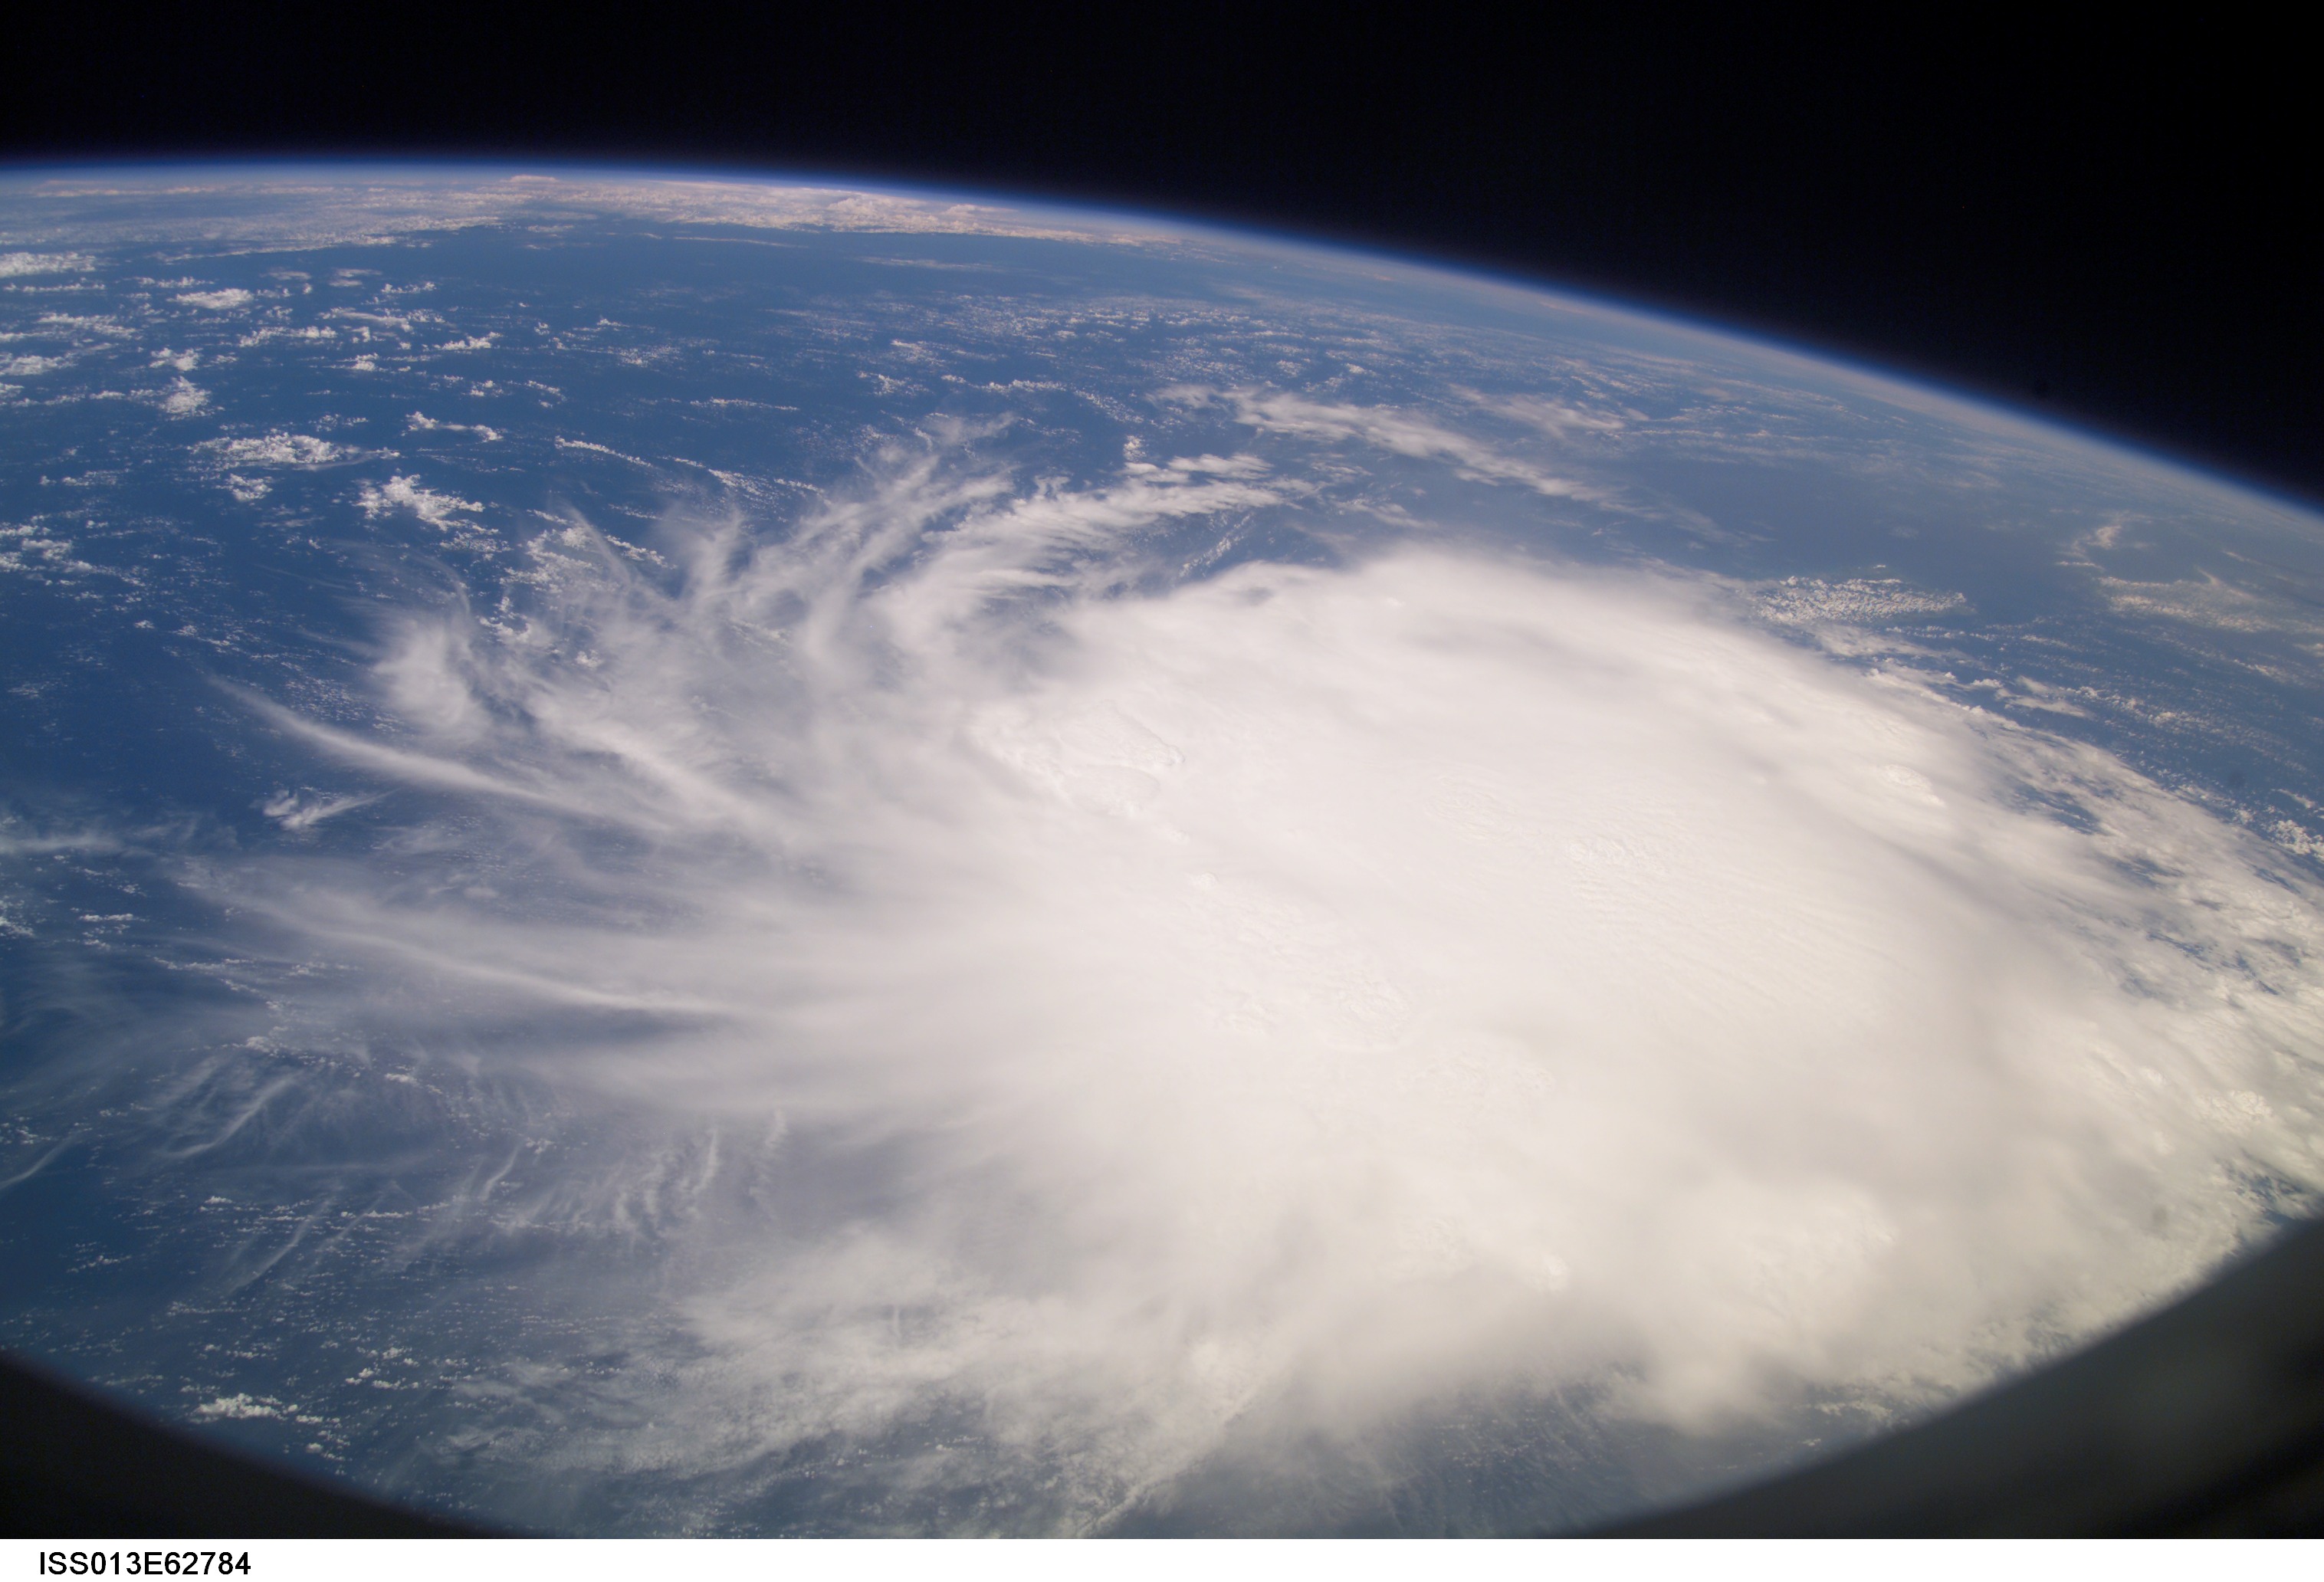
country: ATLANTIC OCEAN
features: PAN-TROPICAL STORM CHRIS
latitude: 19.2
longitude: -63.4
